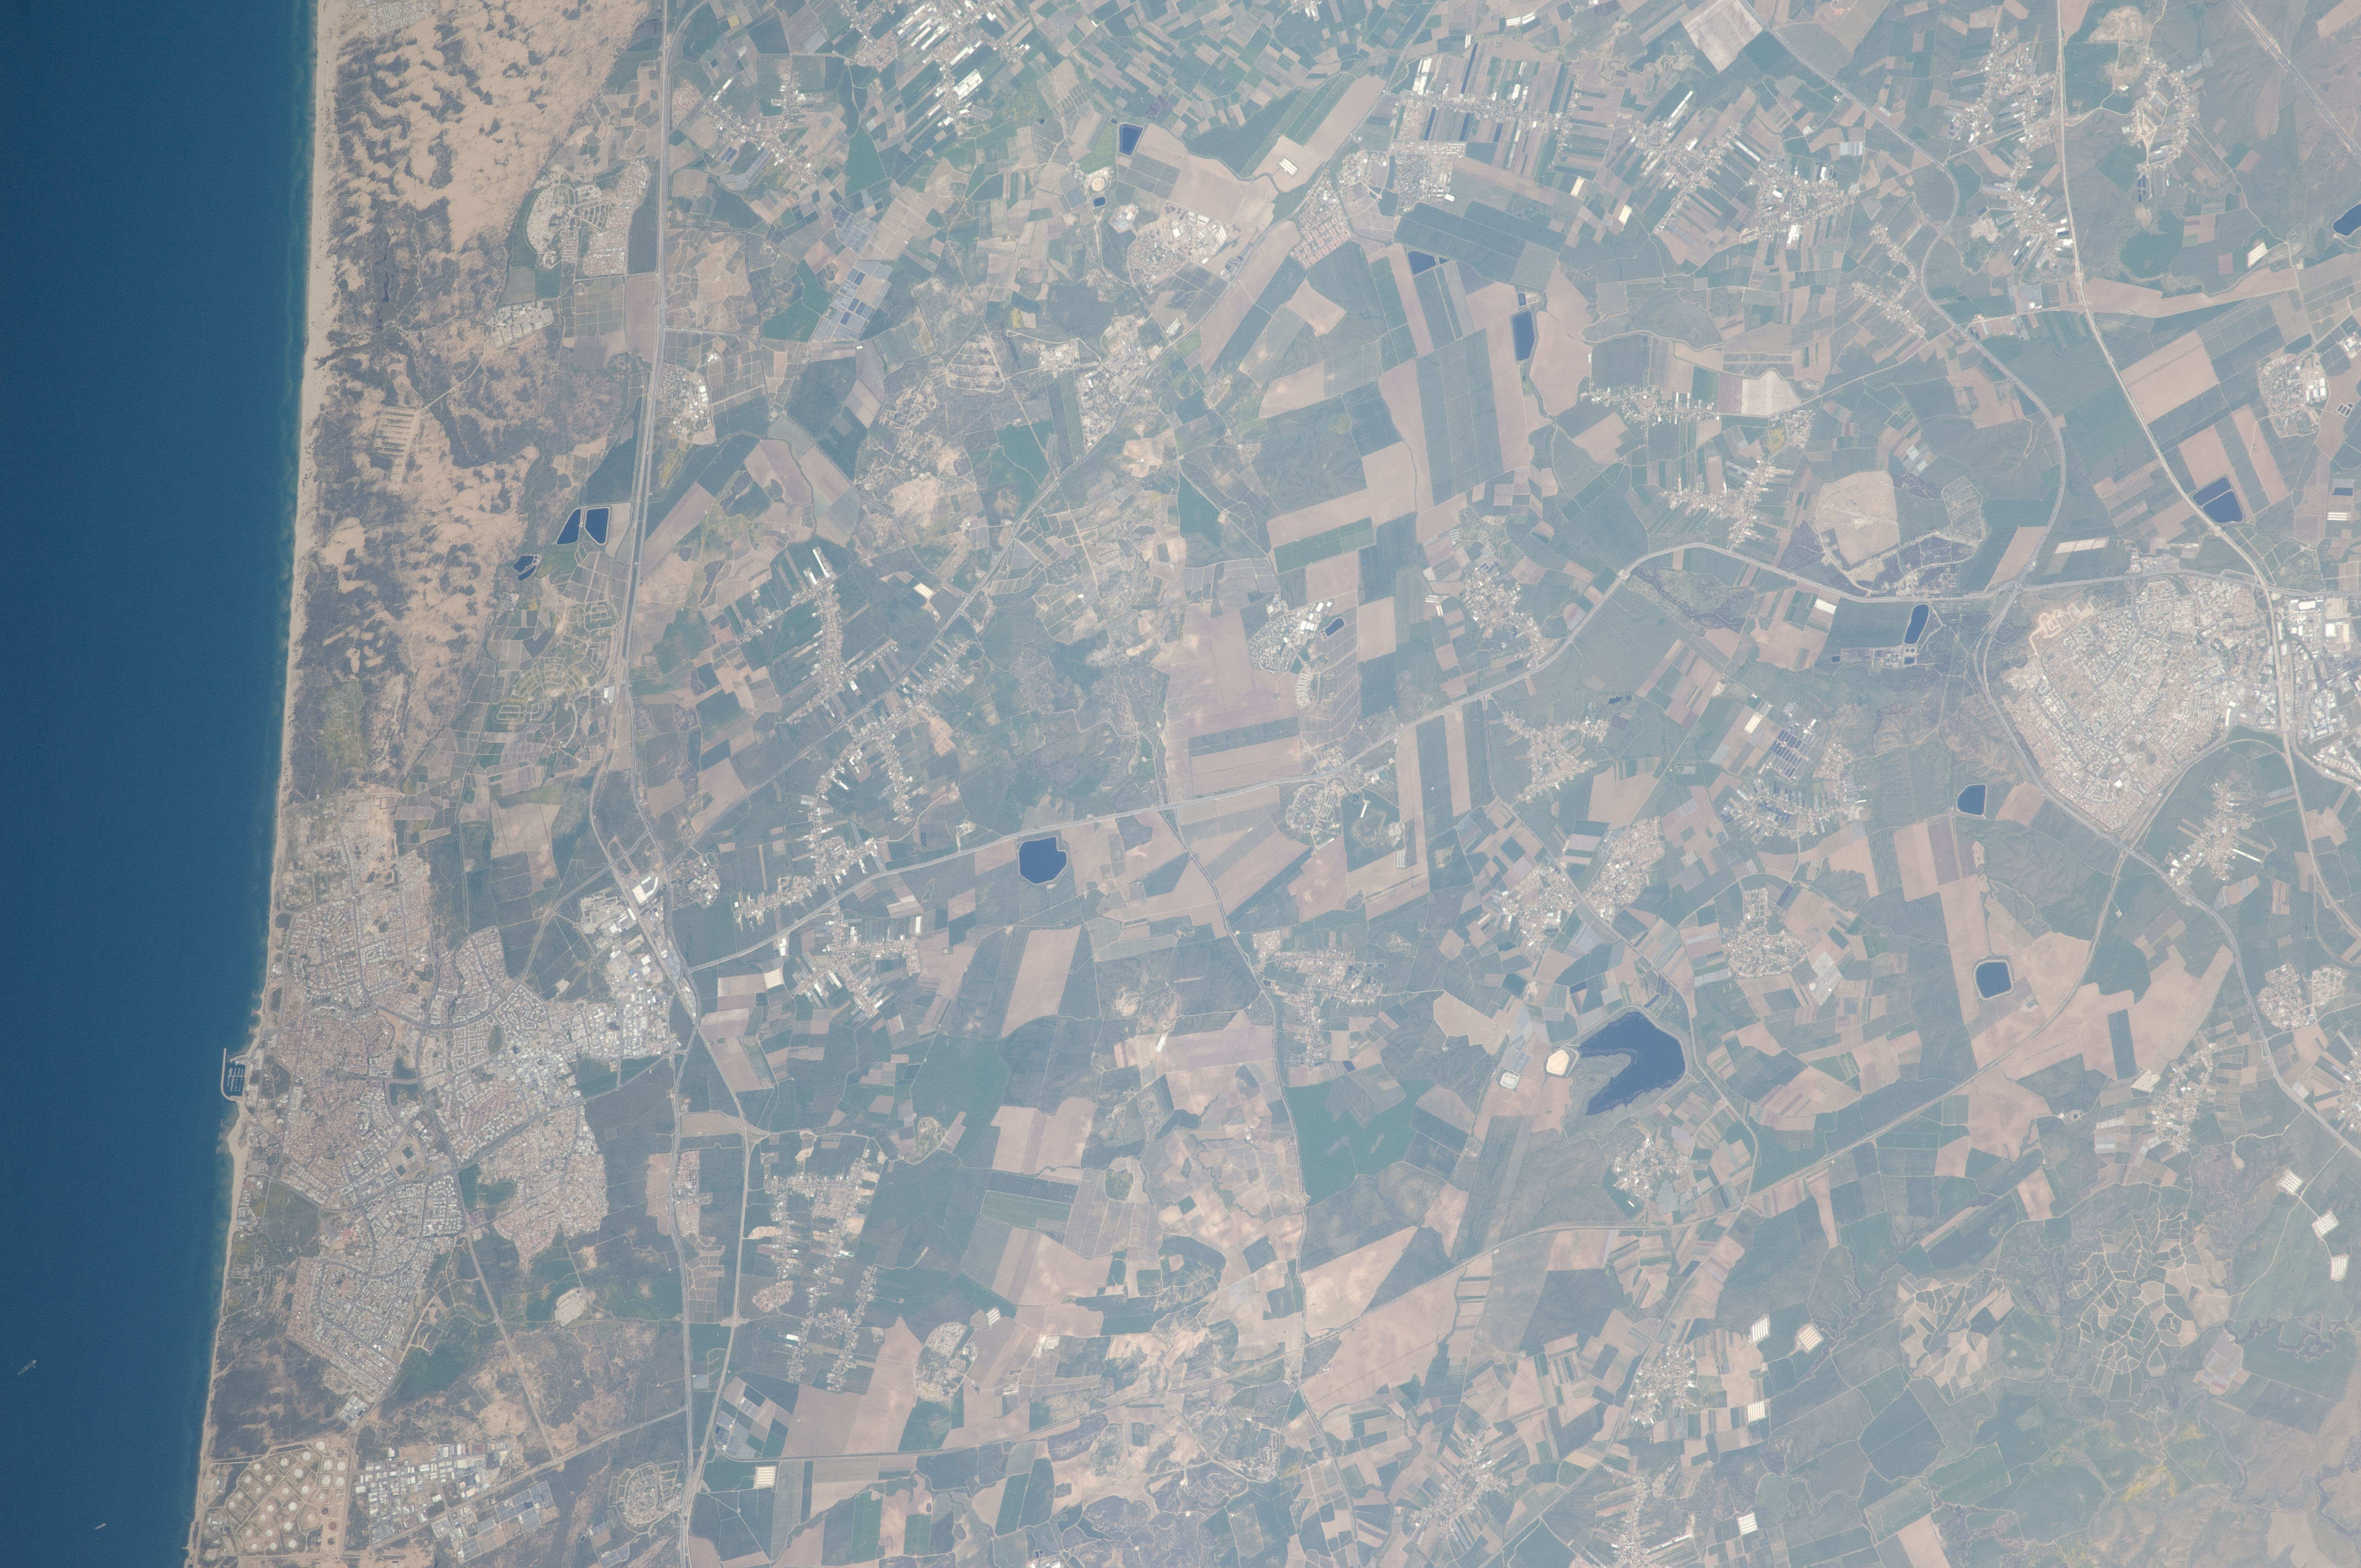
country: ISRAEL
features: MEDITERRANEAN S., COAST, ASHQELON, QIRYAT GAT, AGR., ROADS, PONDS, TOWNS
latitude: 31.6
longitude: 34.7
